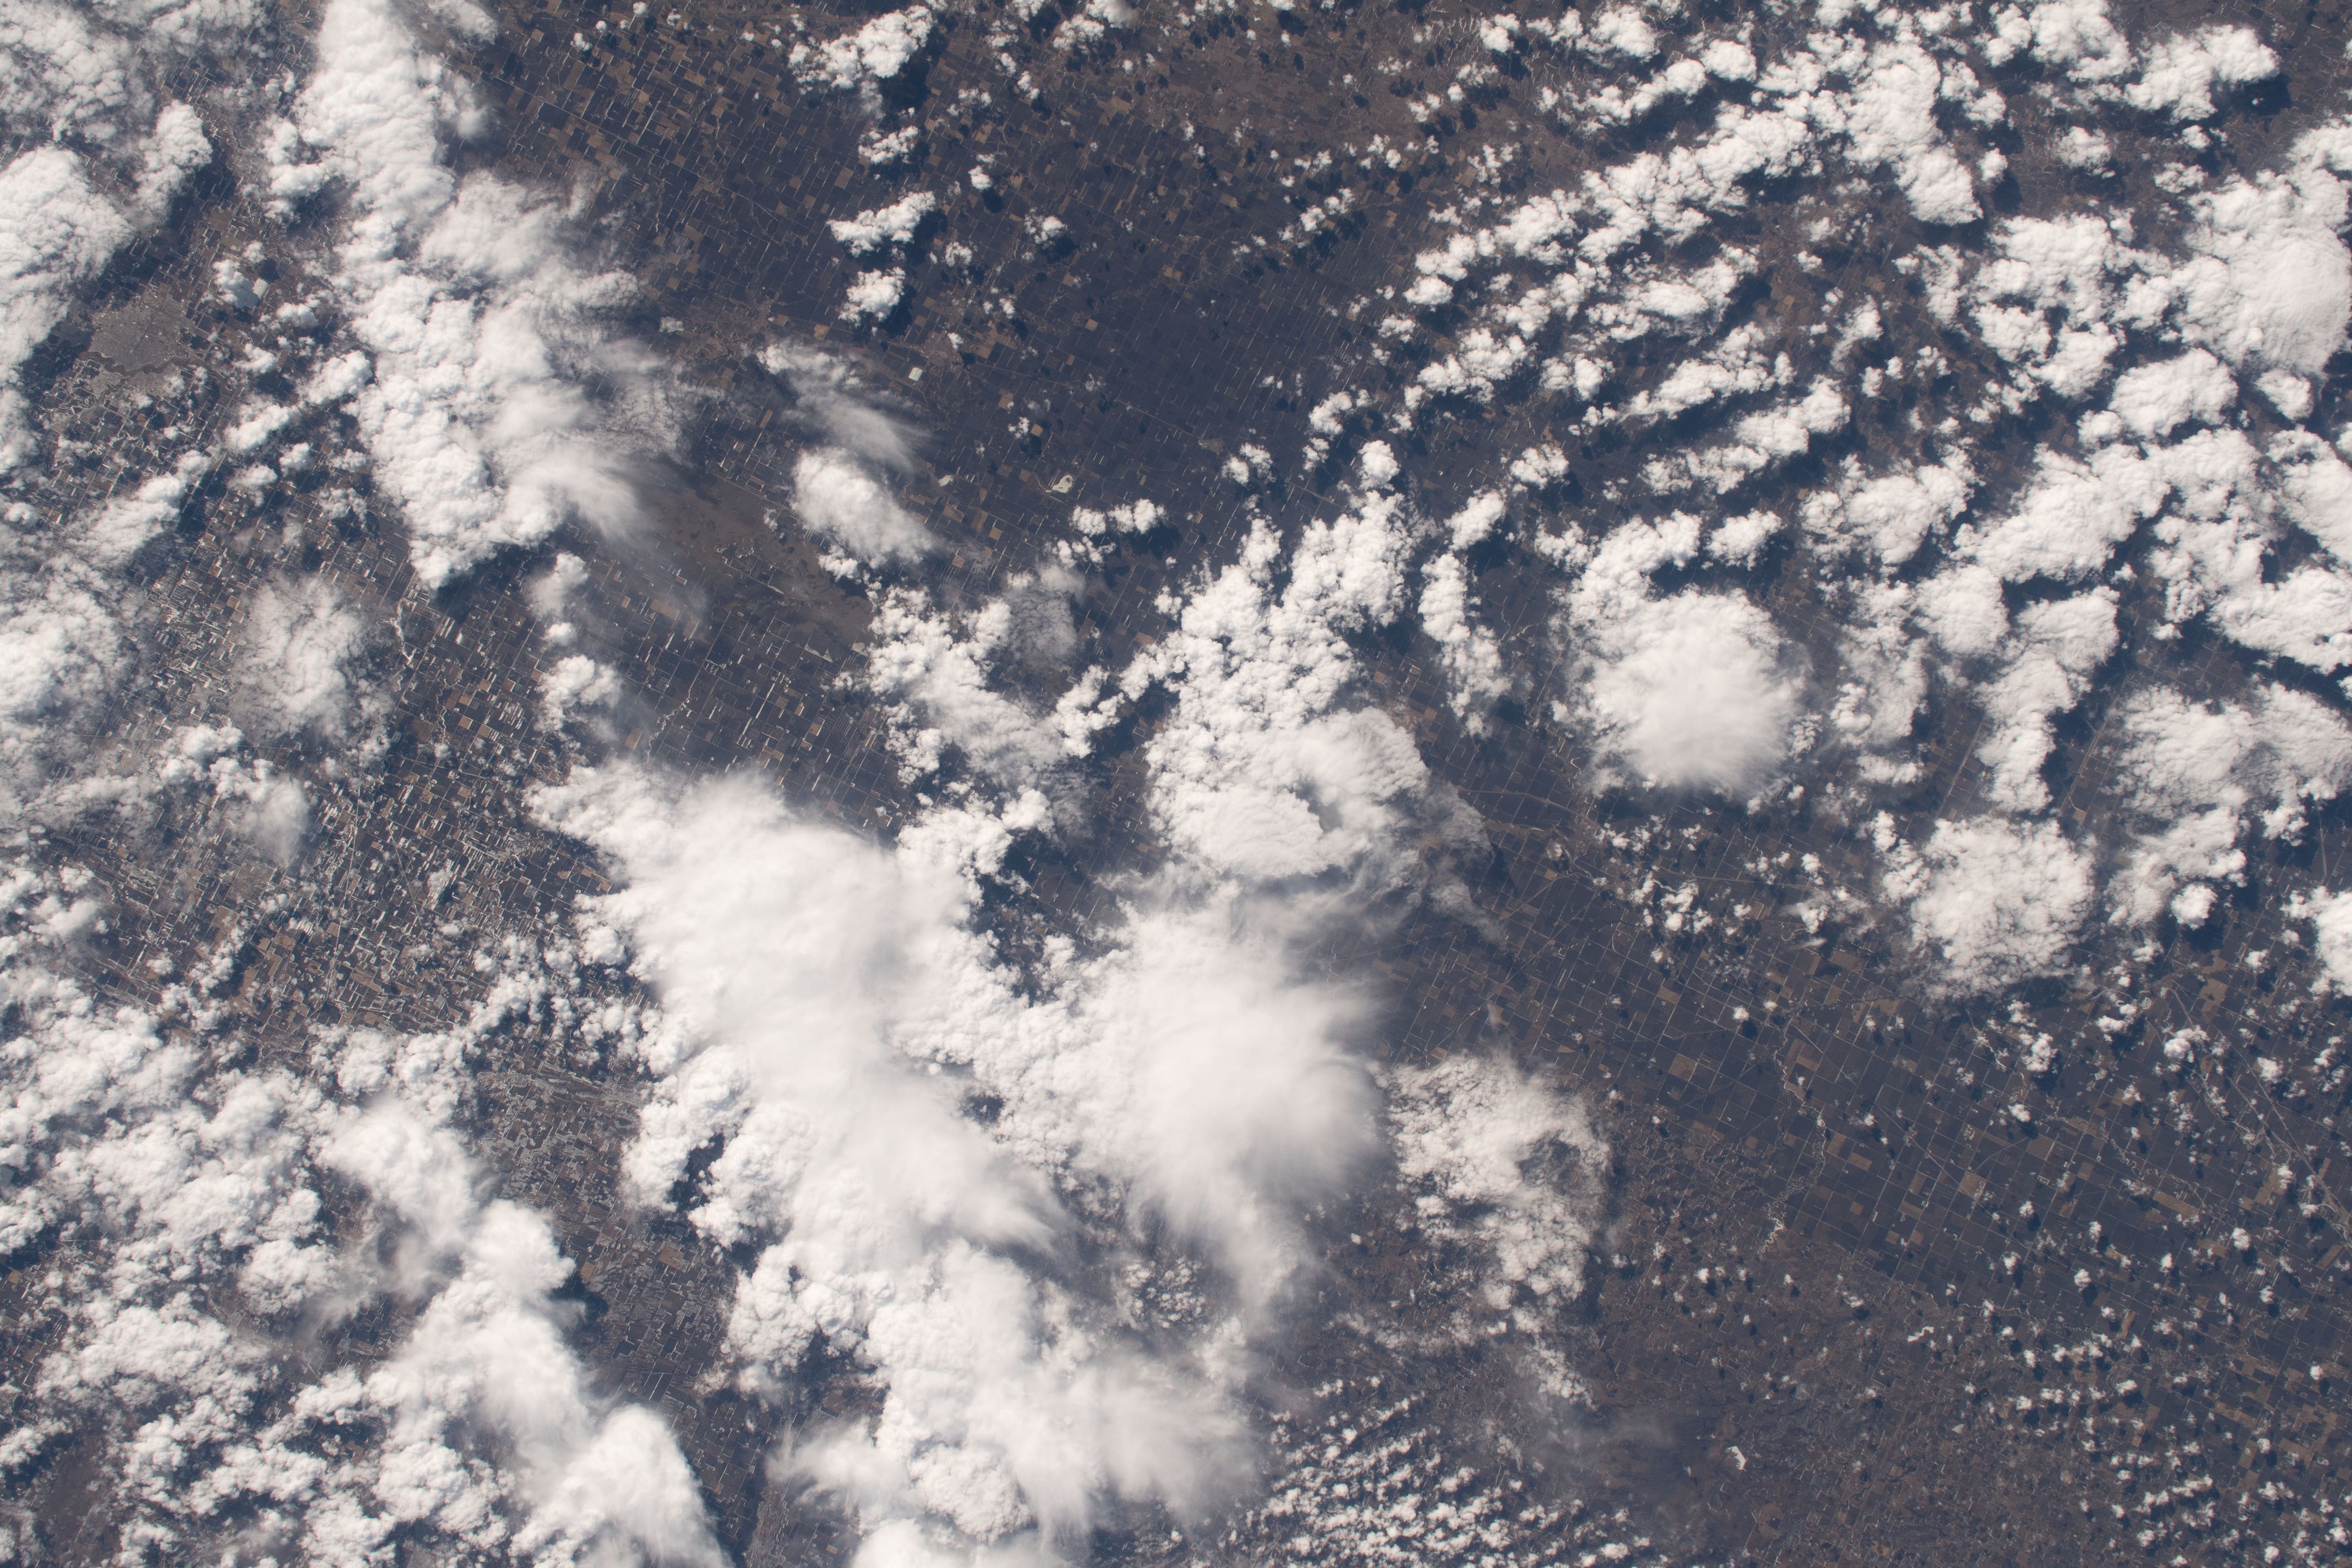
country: USA-MINNESOTA
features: AGRICULTURE, PRAIRIE
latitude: 48.8
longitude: -97.2
